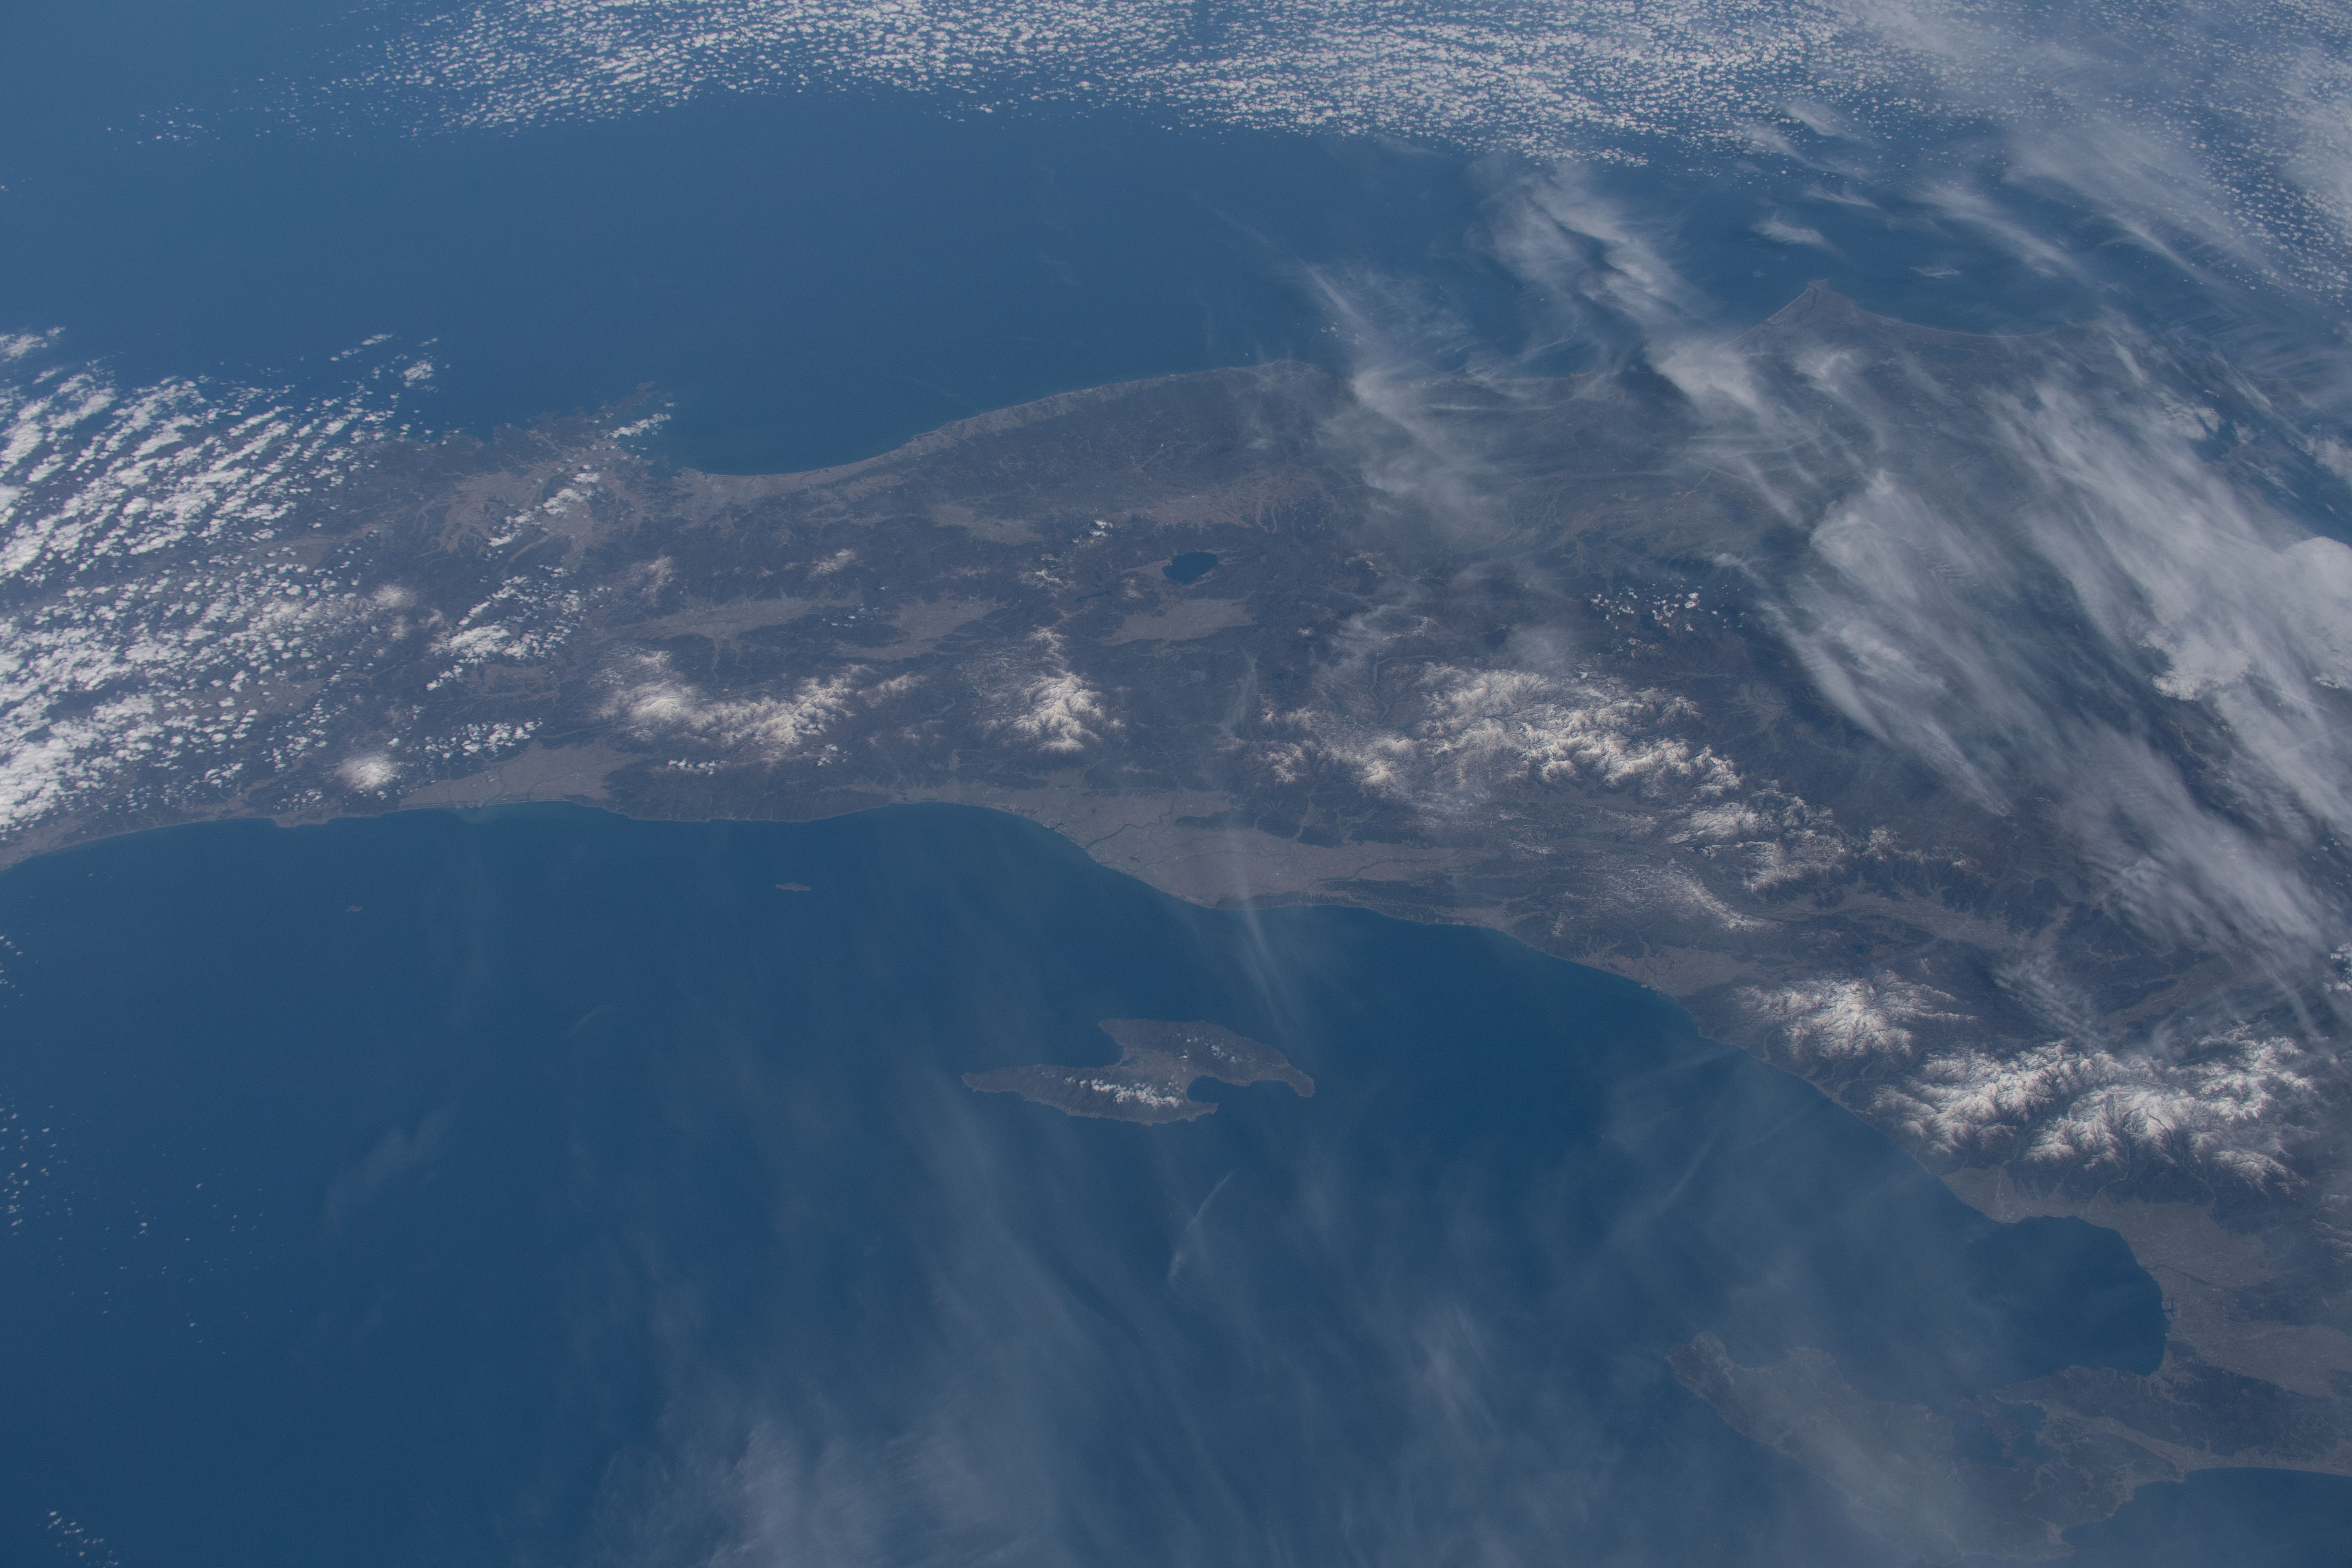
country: JAPAN
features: SADO ISLAND, SENDAI, NORTH PACIFIC OCEAN
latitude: 37.5
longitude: 138.5
